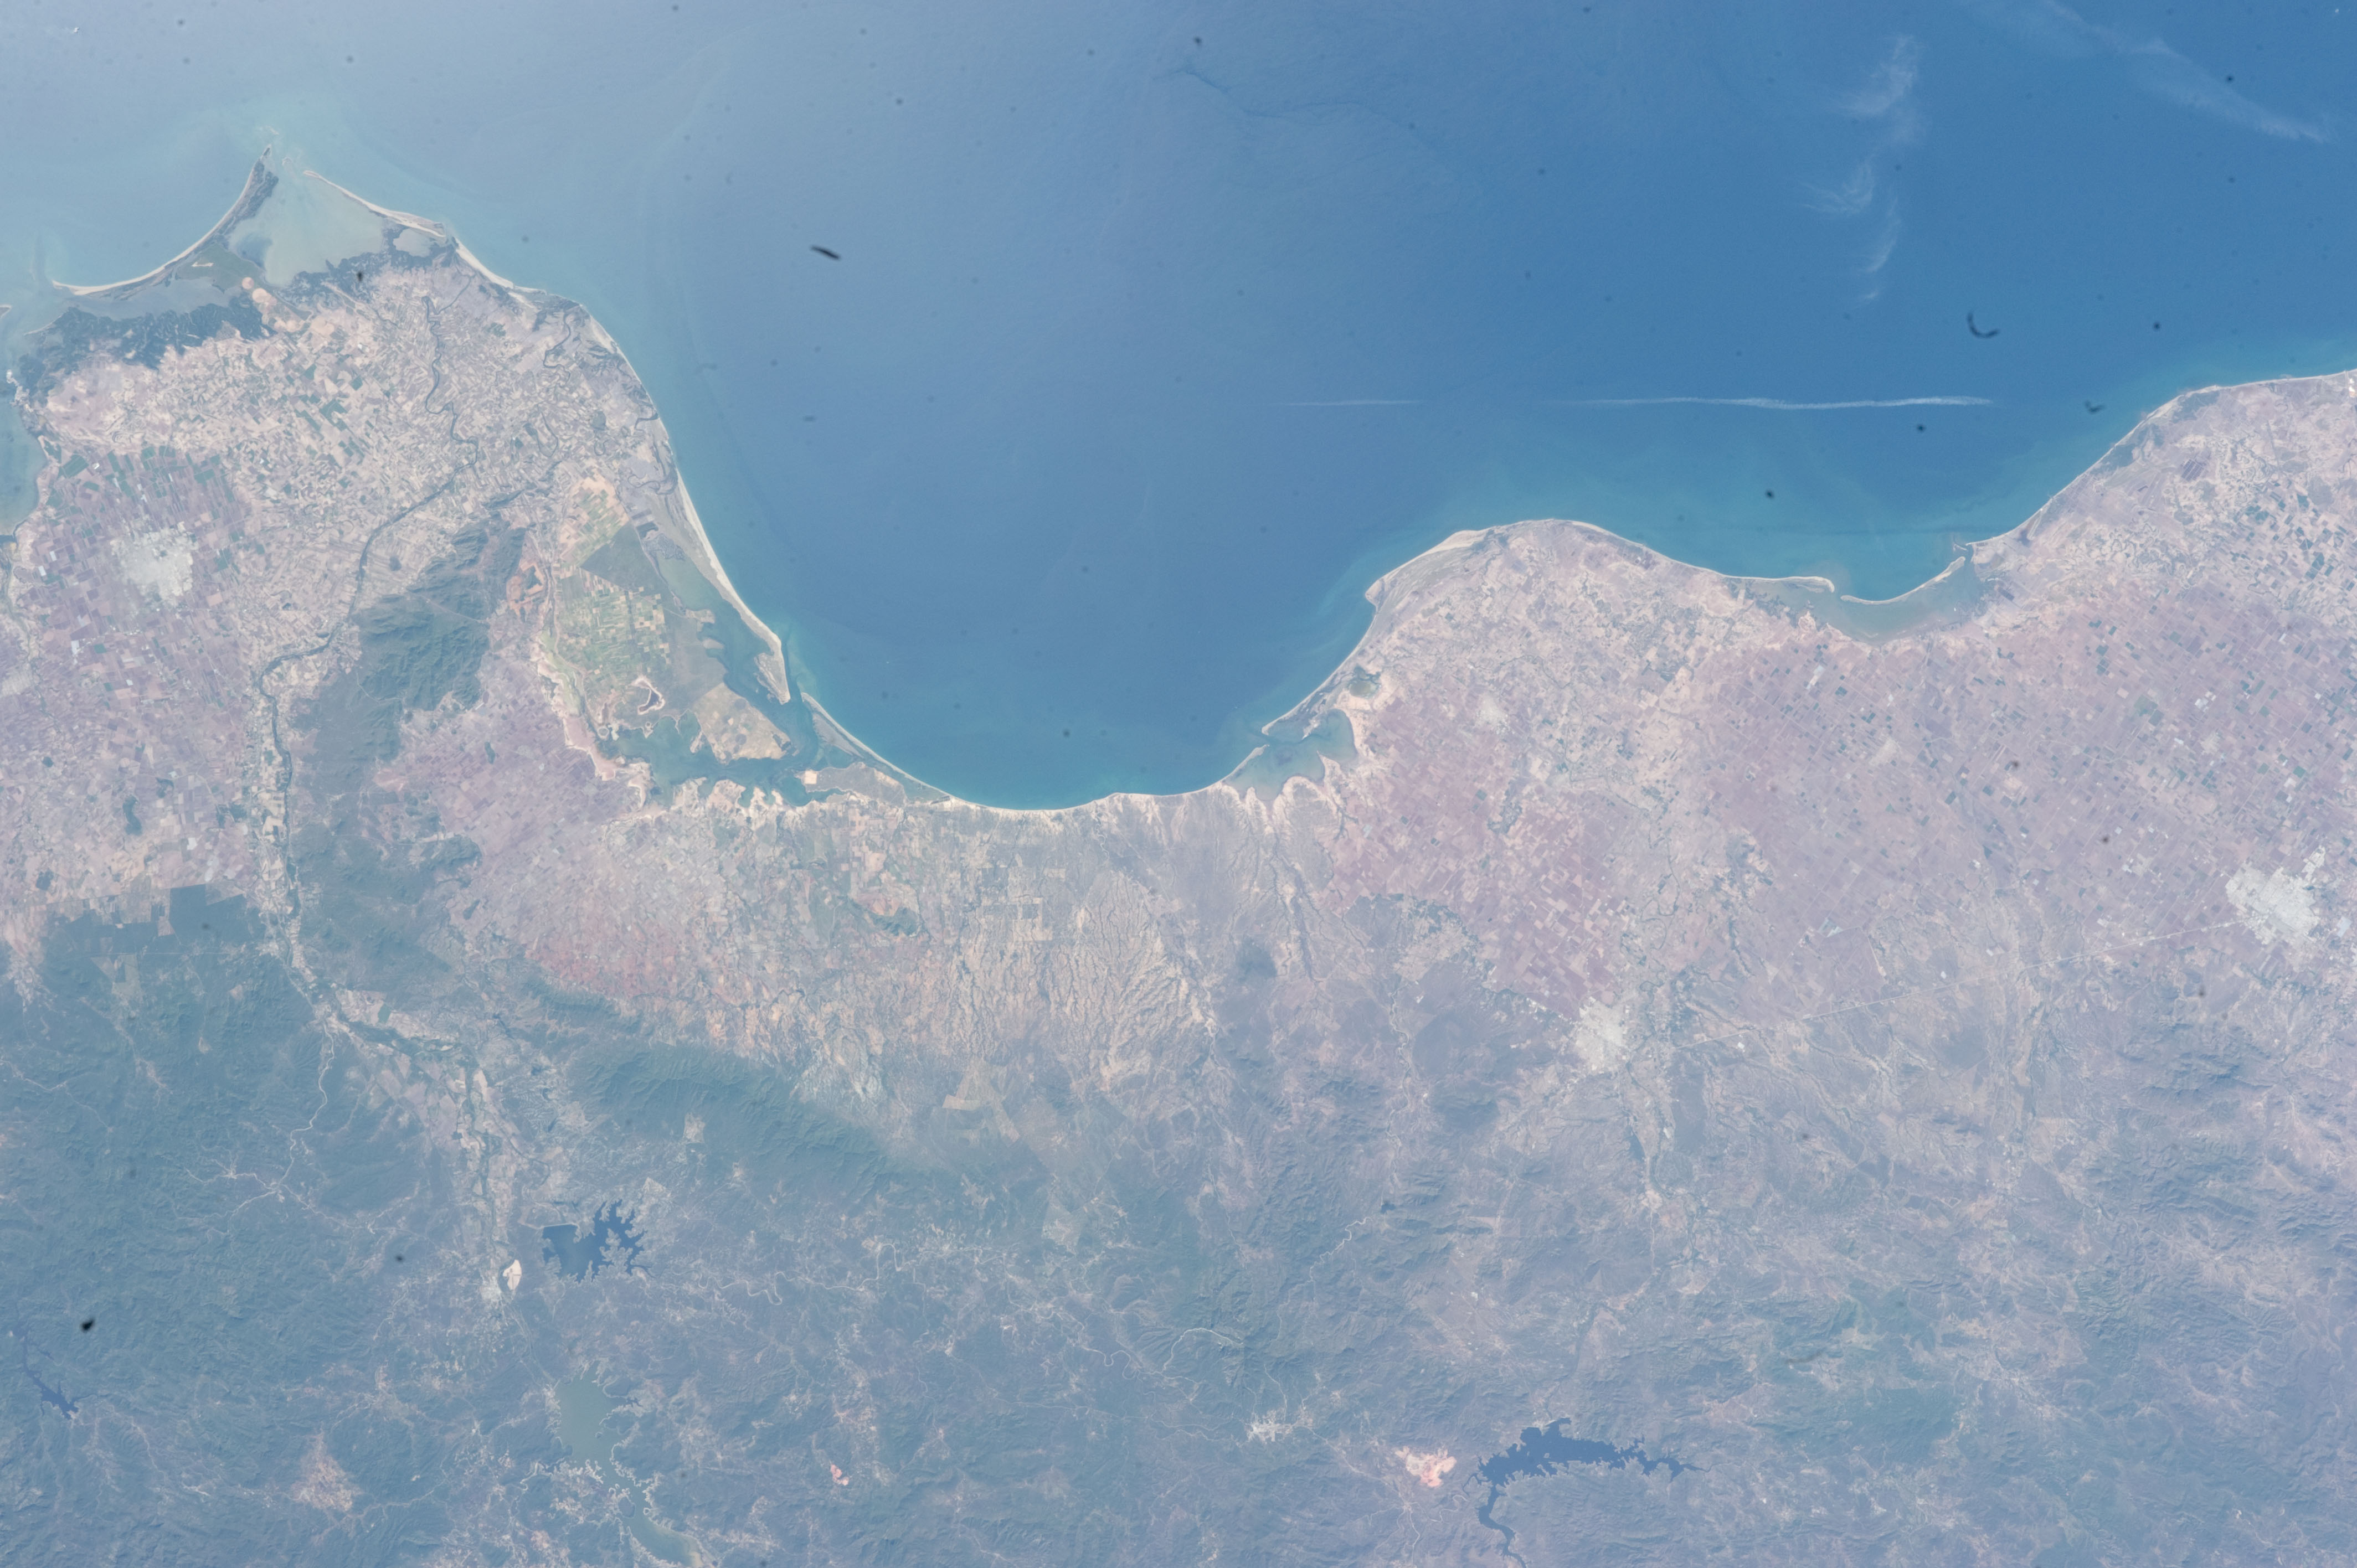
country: MEXICO
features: GULF OF CALIFORNIA
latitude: 26.5
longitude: -109.5
